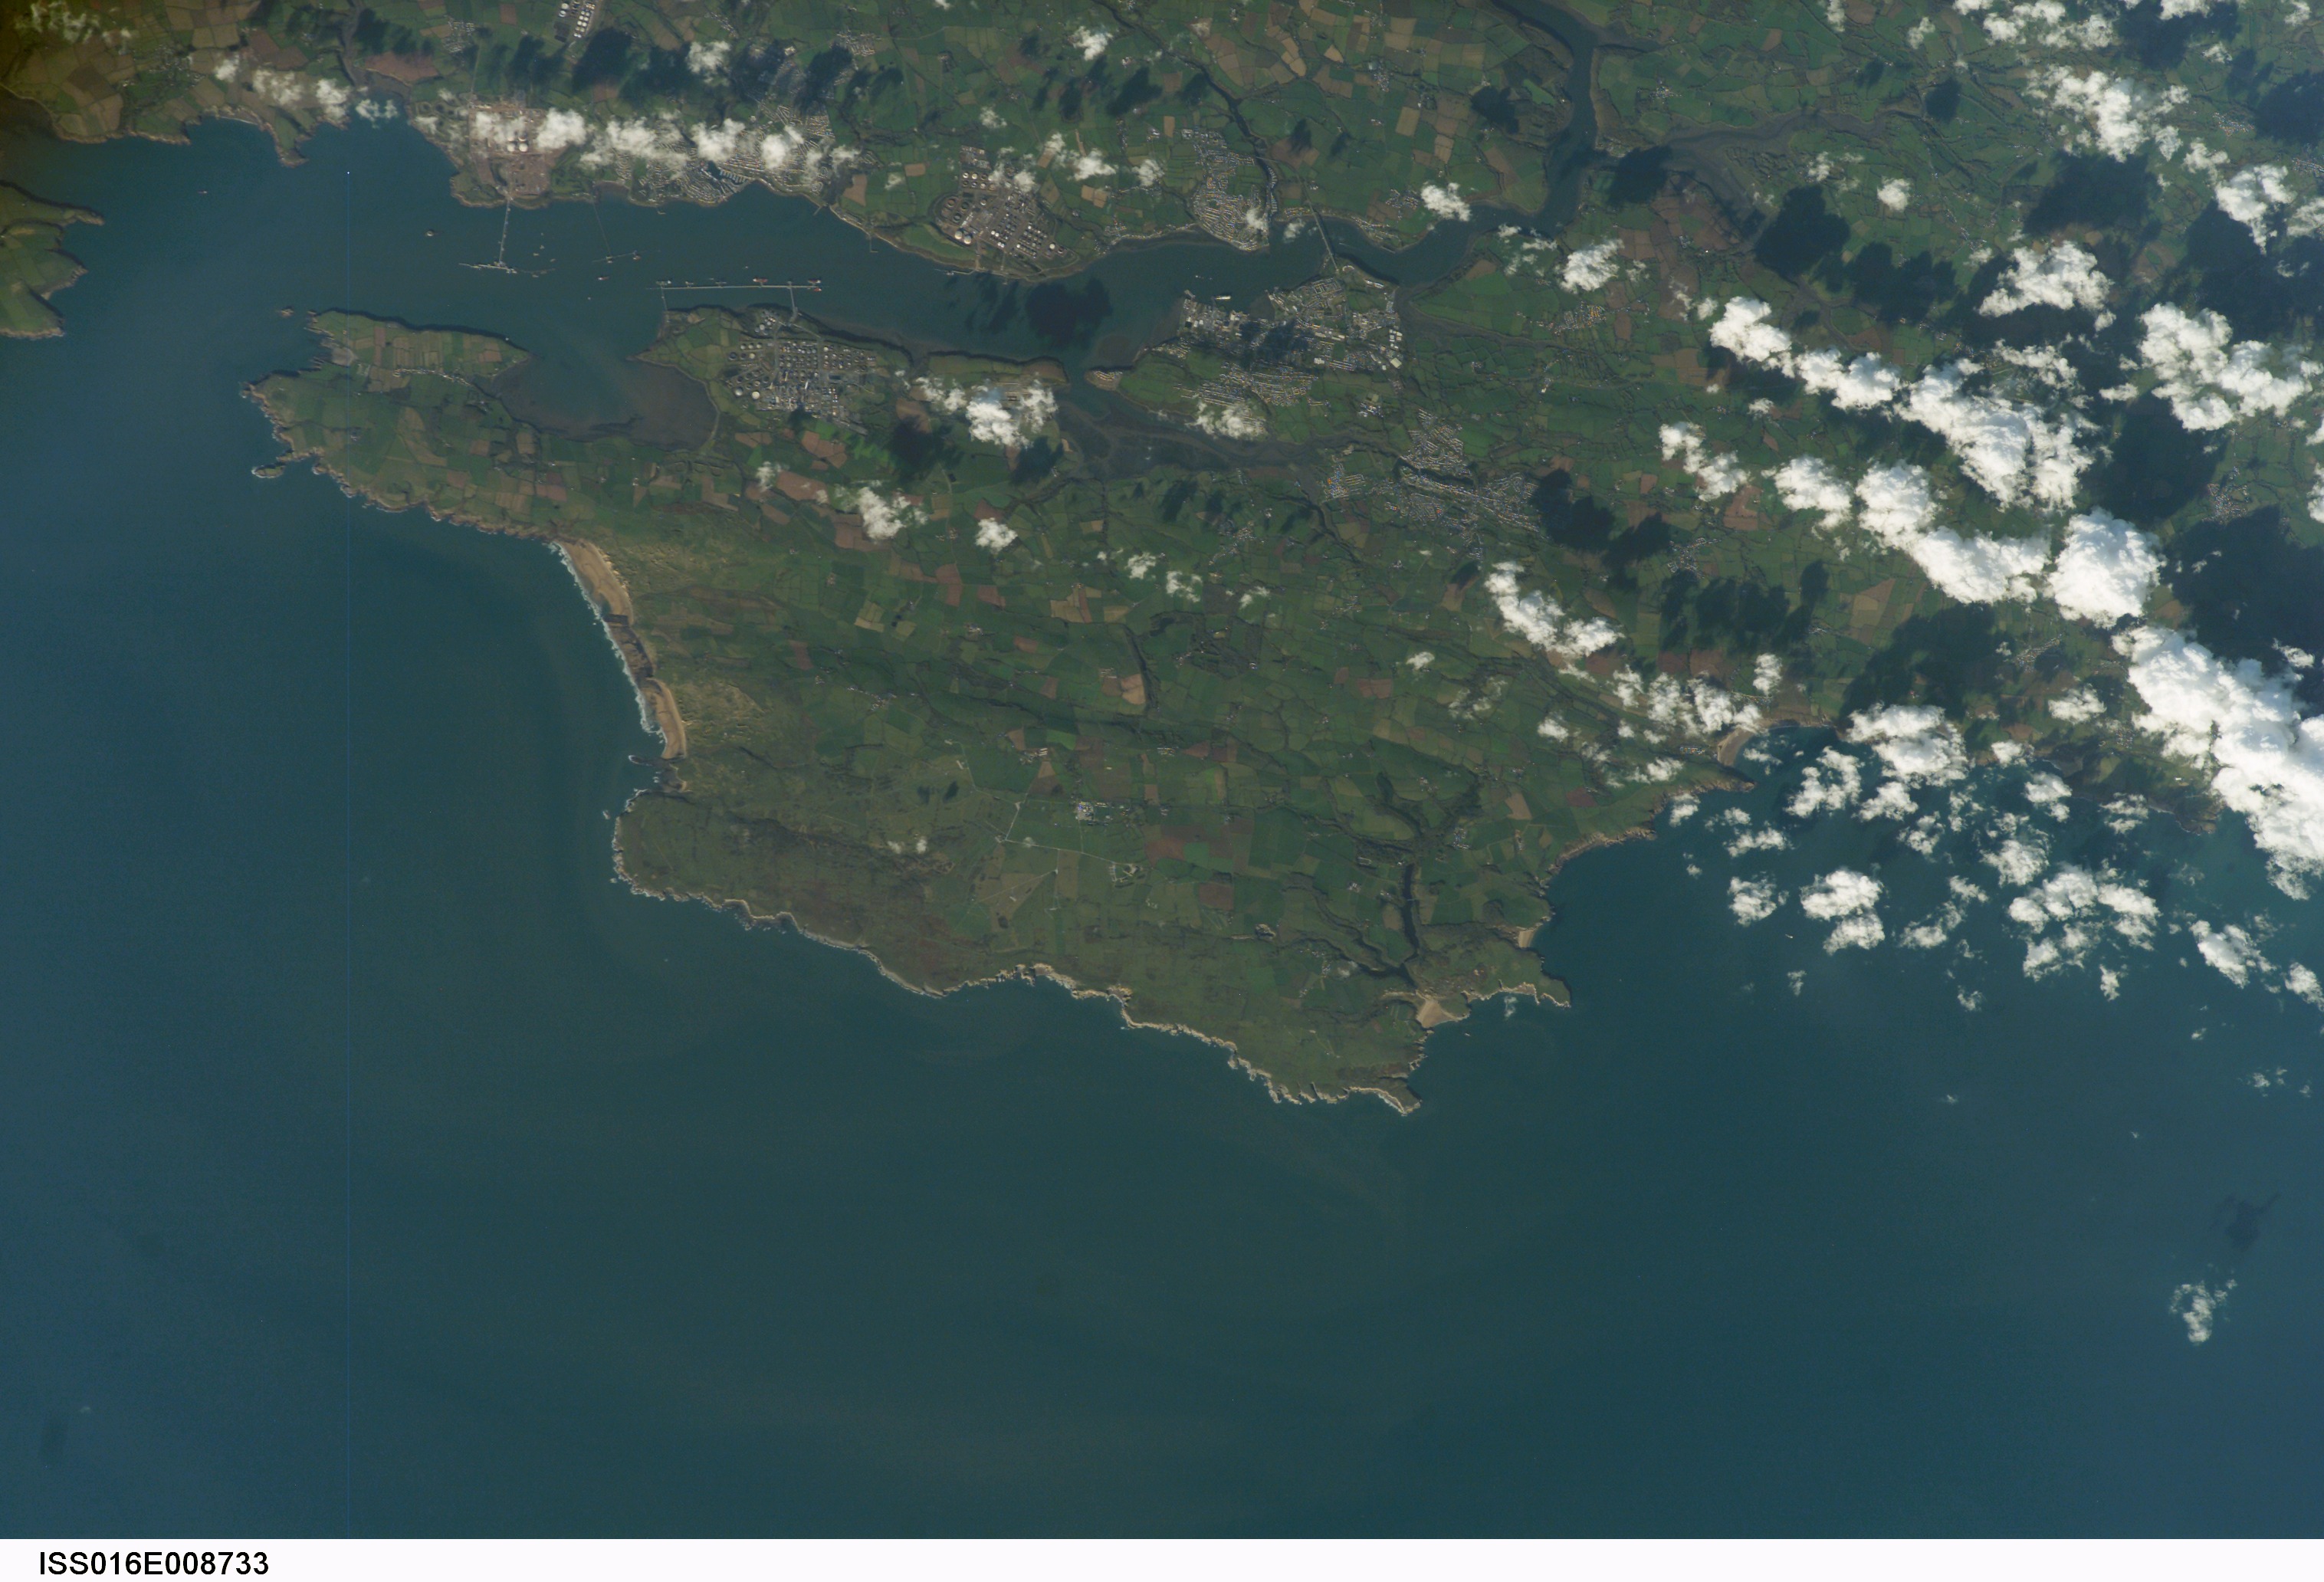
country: UK-WALES
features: PEMBROKE RIVER, OIL REFINERIES
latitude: 51.7
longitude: -5.0
